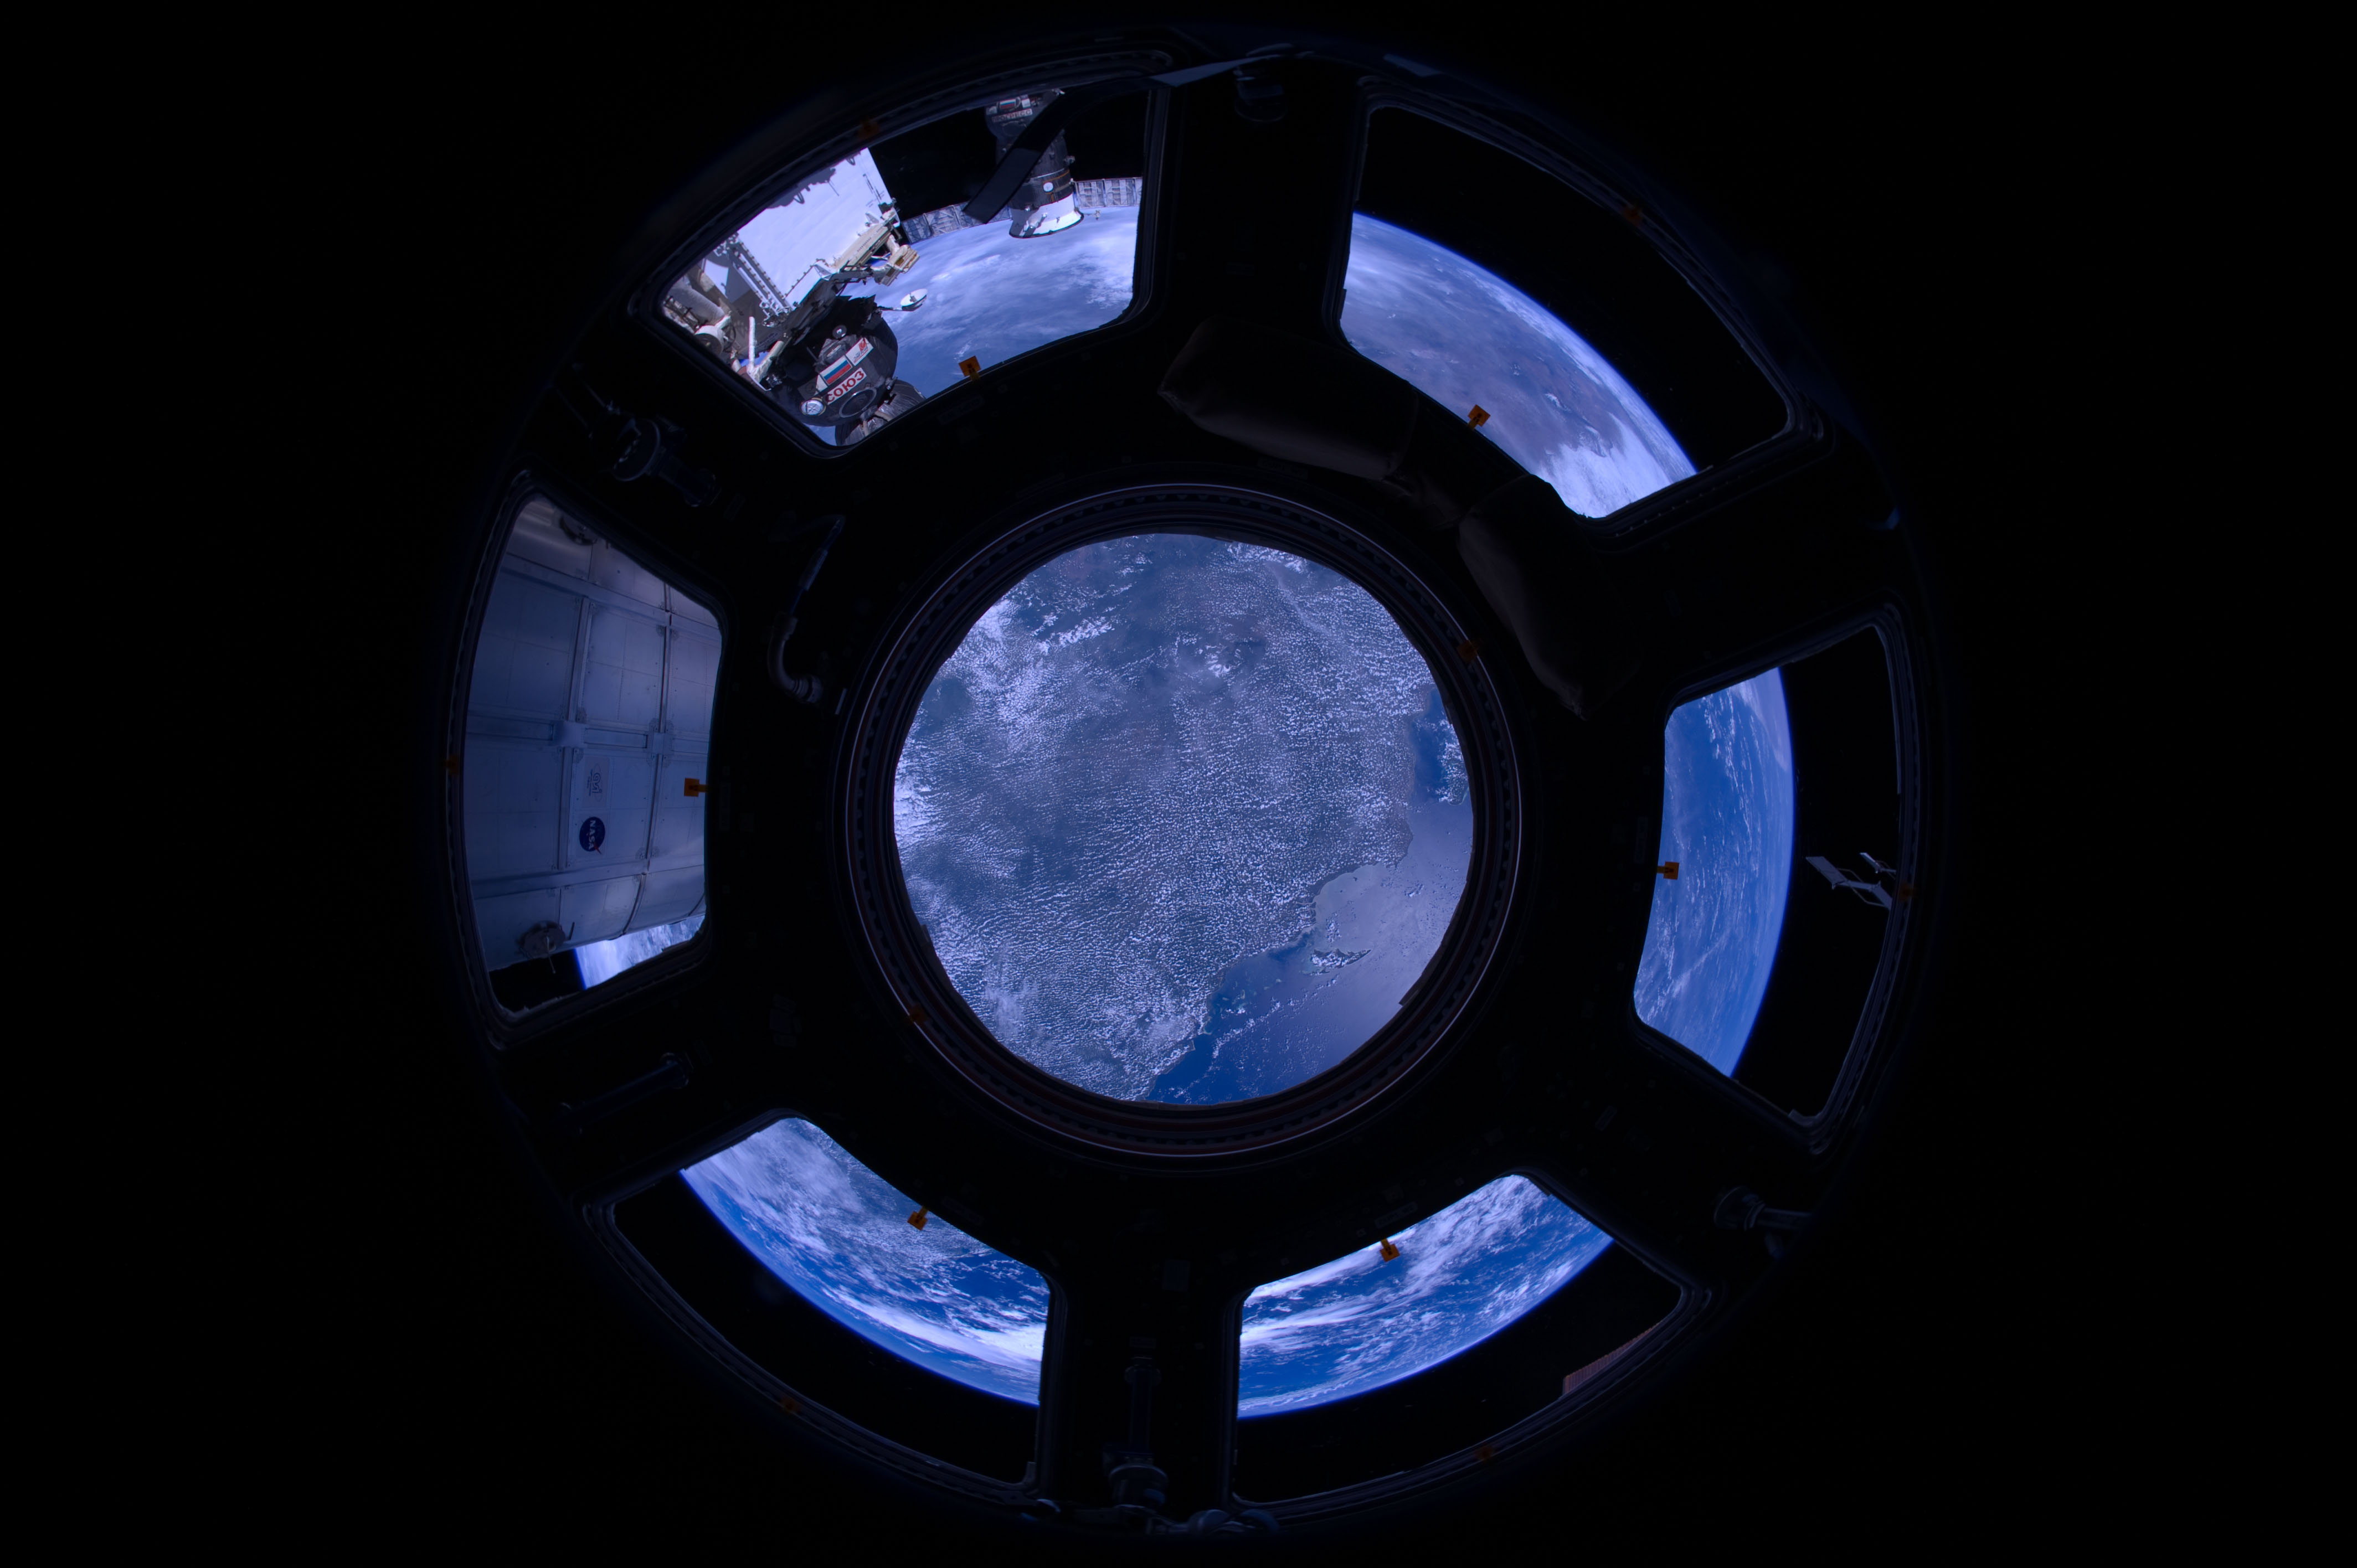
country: TANZANIA
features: RUFIJI R. DELTA, MAFIA I., ROVUMA R. DELTA
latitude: -8.0
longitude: 38.5
